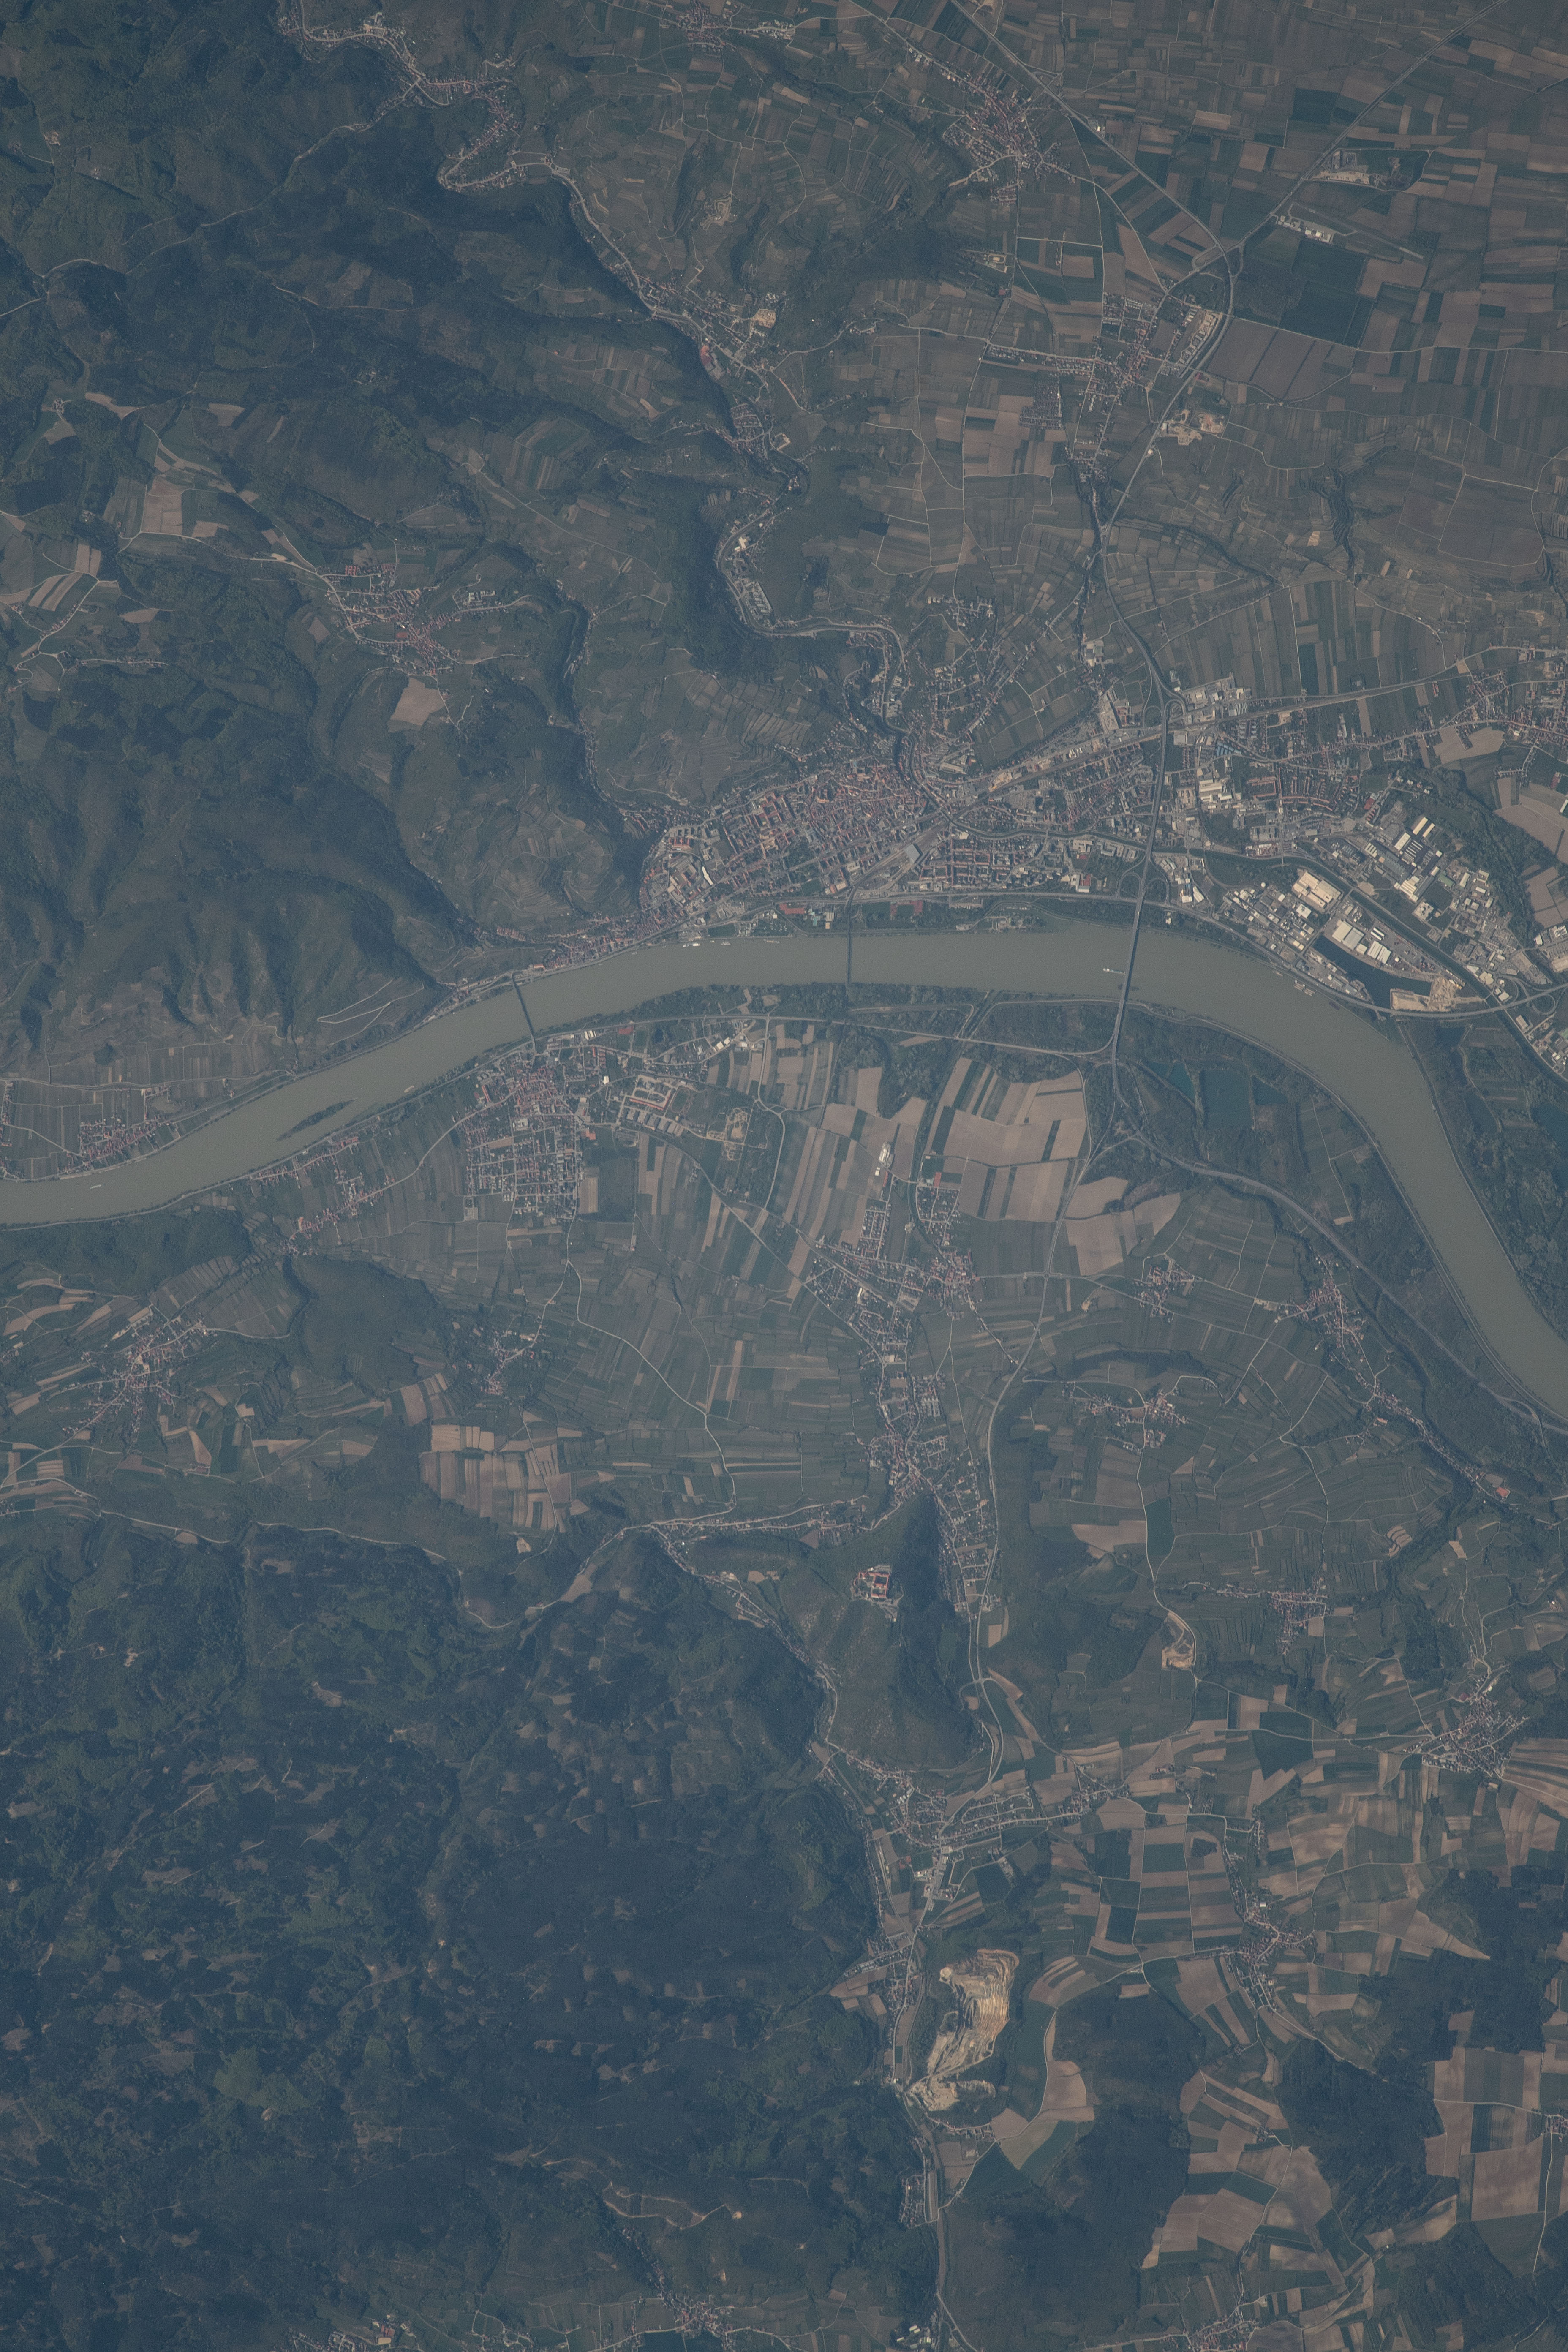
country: AUSTRIA
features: DANUBE RIVER, FORTHOF CITY, ROTHENHOF CITY, BAUMGARTEN CITY, PALT CITY, STEINNAWEG CITY
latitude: 48.4
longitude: 15.6
